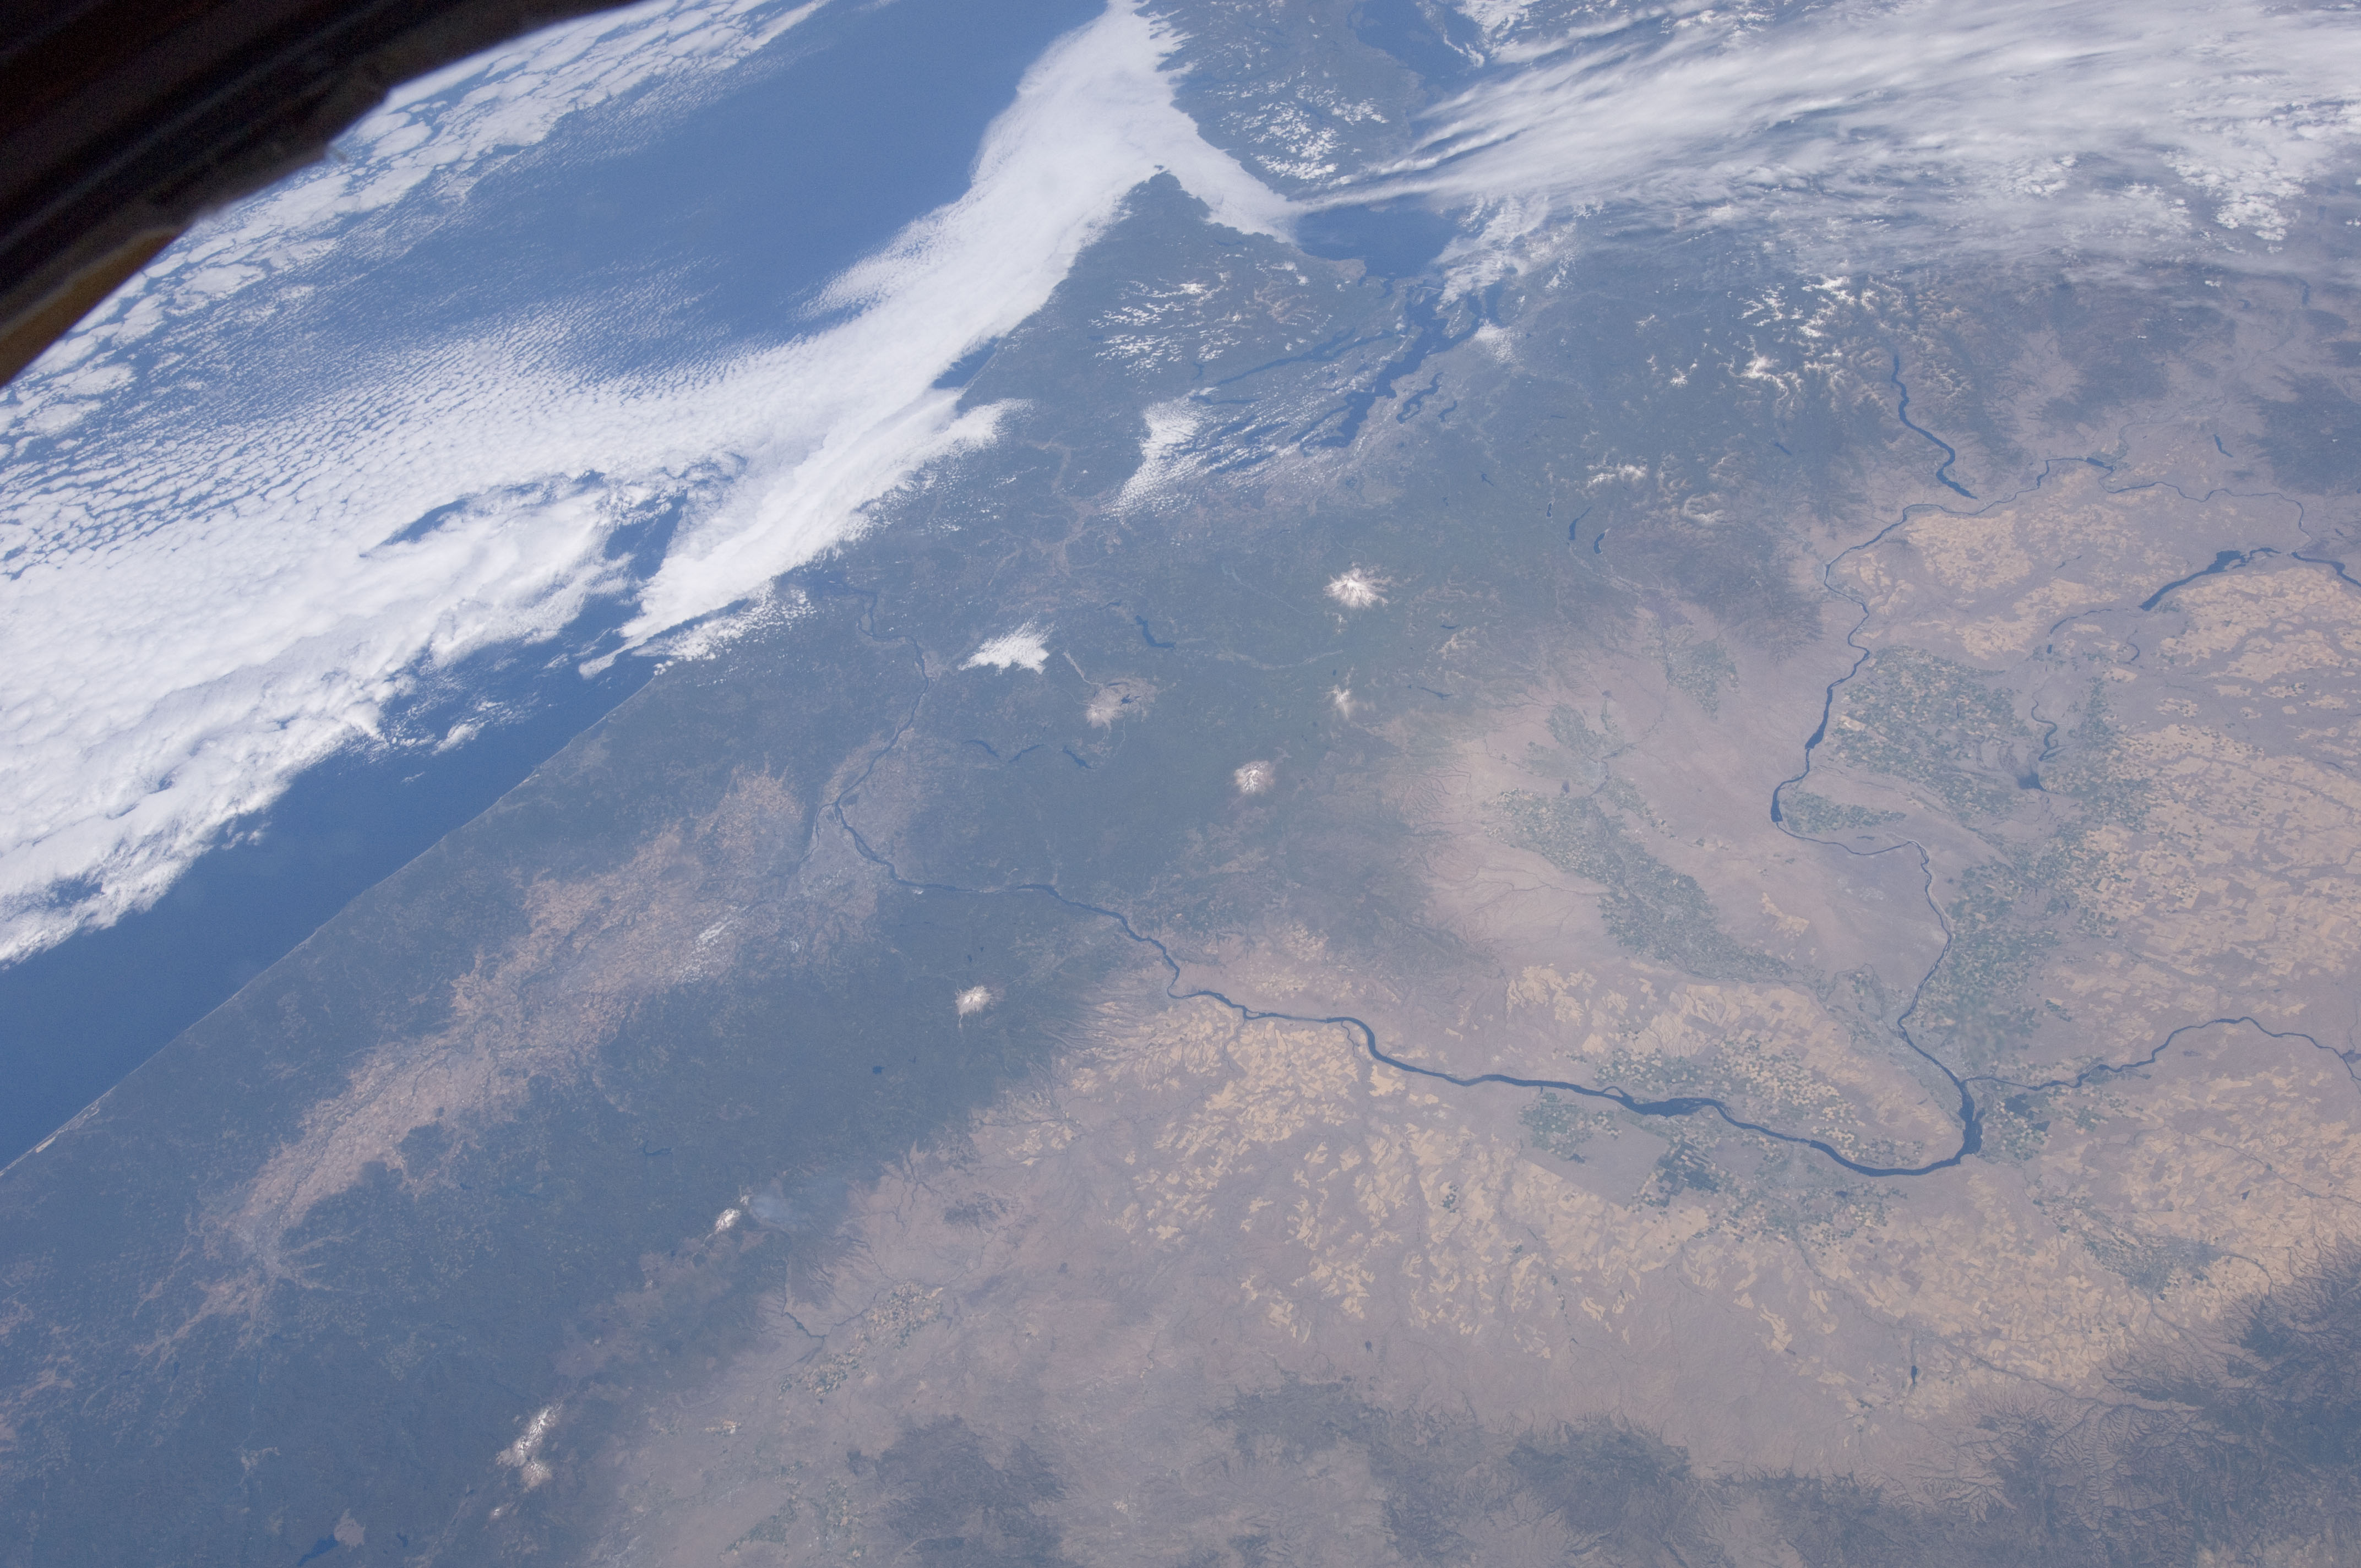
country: USA-WASHINGTON
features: CASCADE RA., COLUMBIA R., VOLCANOES
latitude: 46.0
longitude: -121.5
